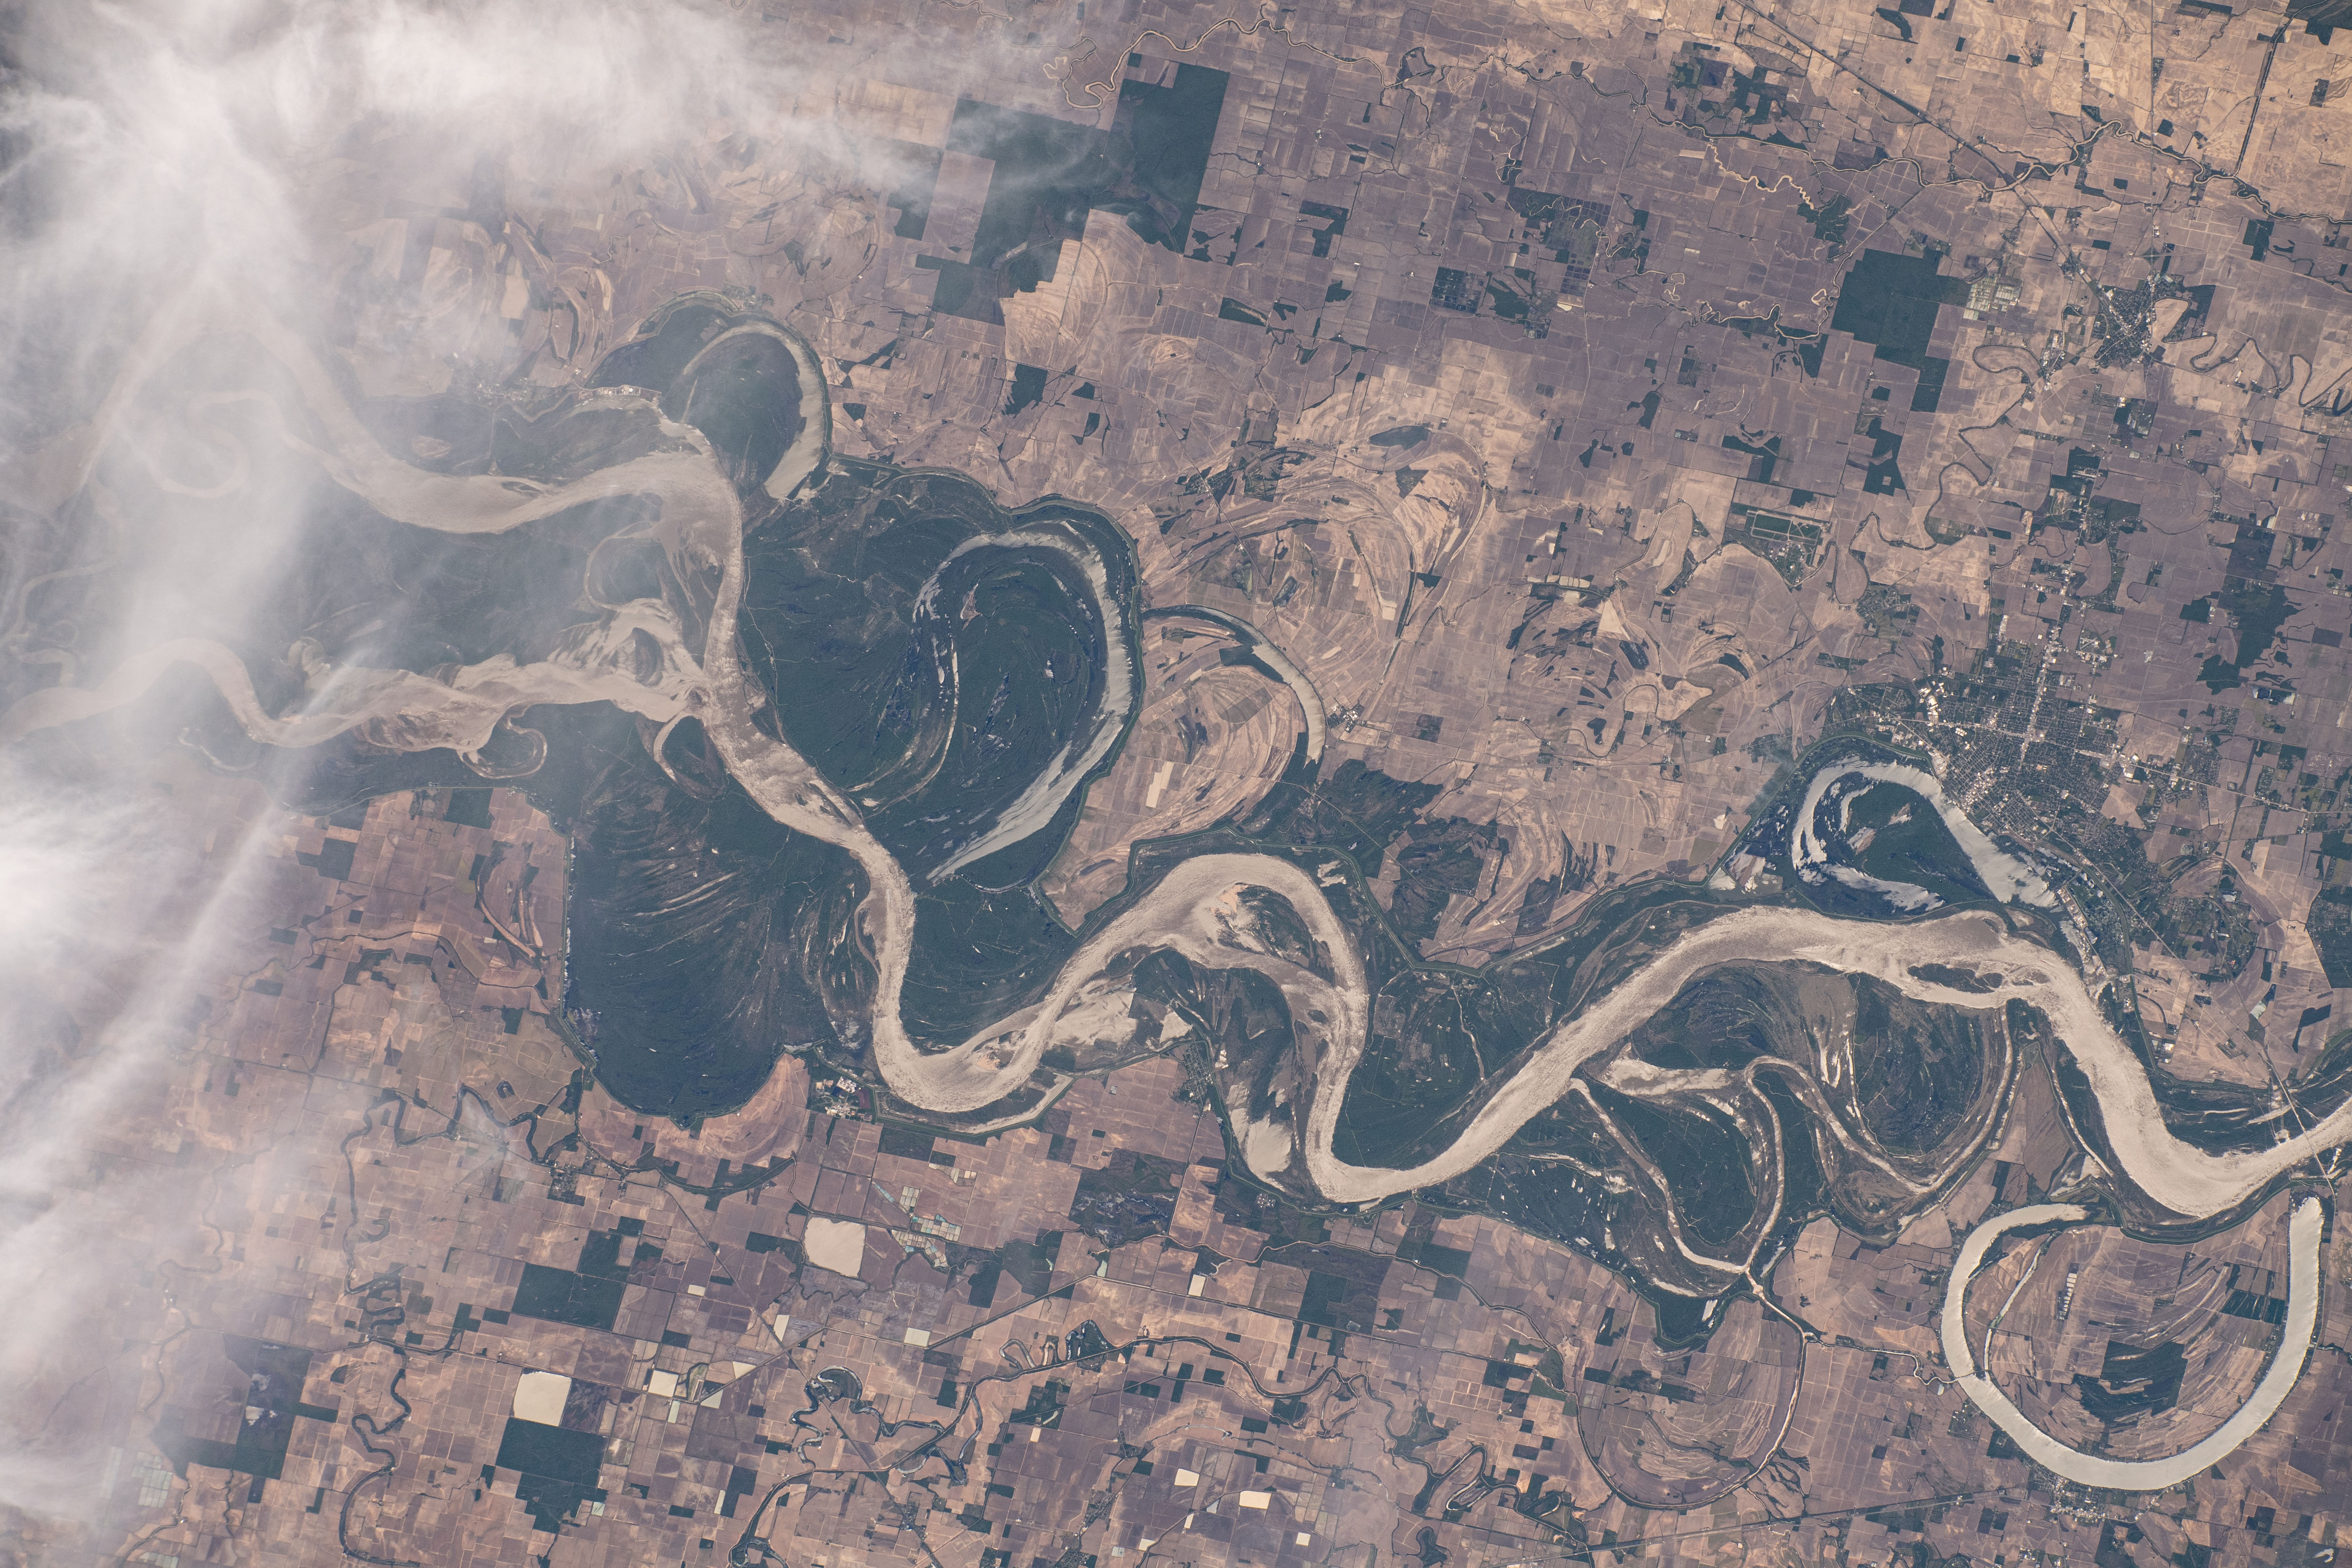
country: USA-MISSISSIPPI
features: MISSISSIPPI RIVER, LAKE WHITTINGTON, TRUSTEN HOLDER STATE WILDLIFE MANAGEMENT AREA, LAKE FERGUSON
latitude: 33.6
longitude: -91.1
